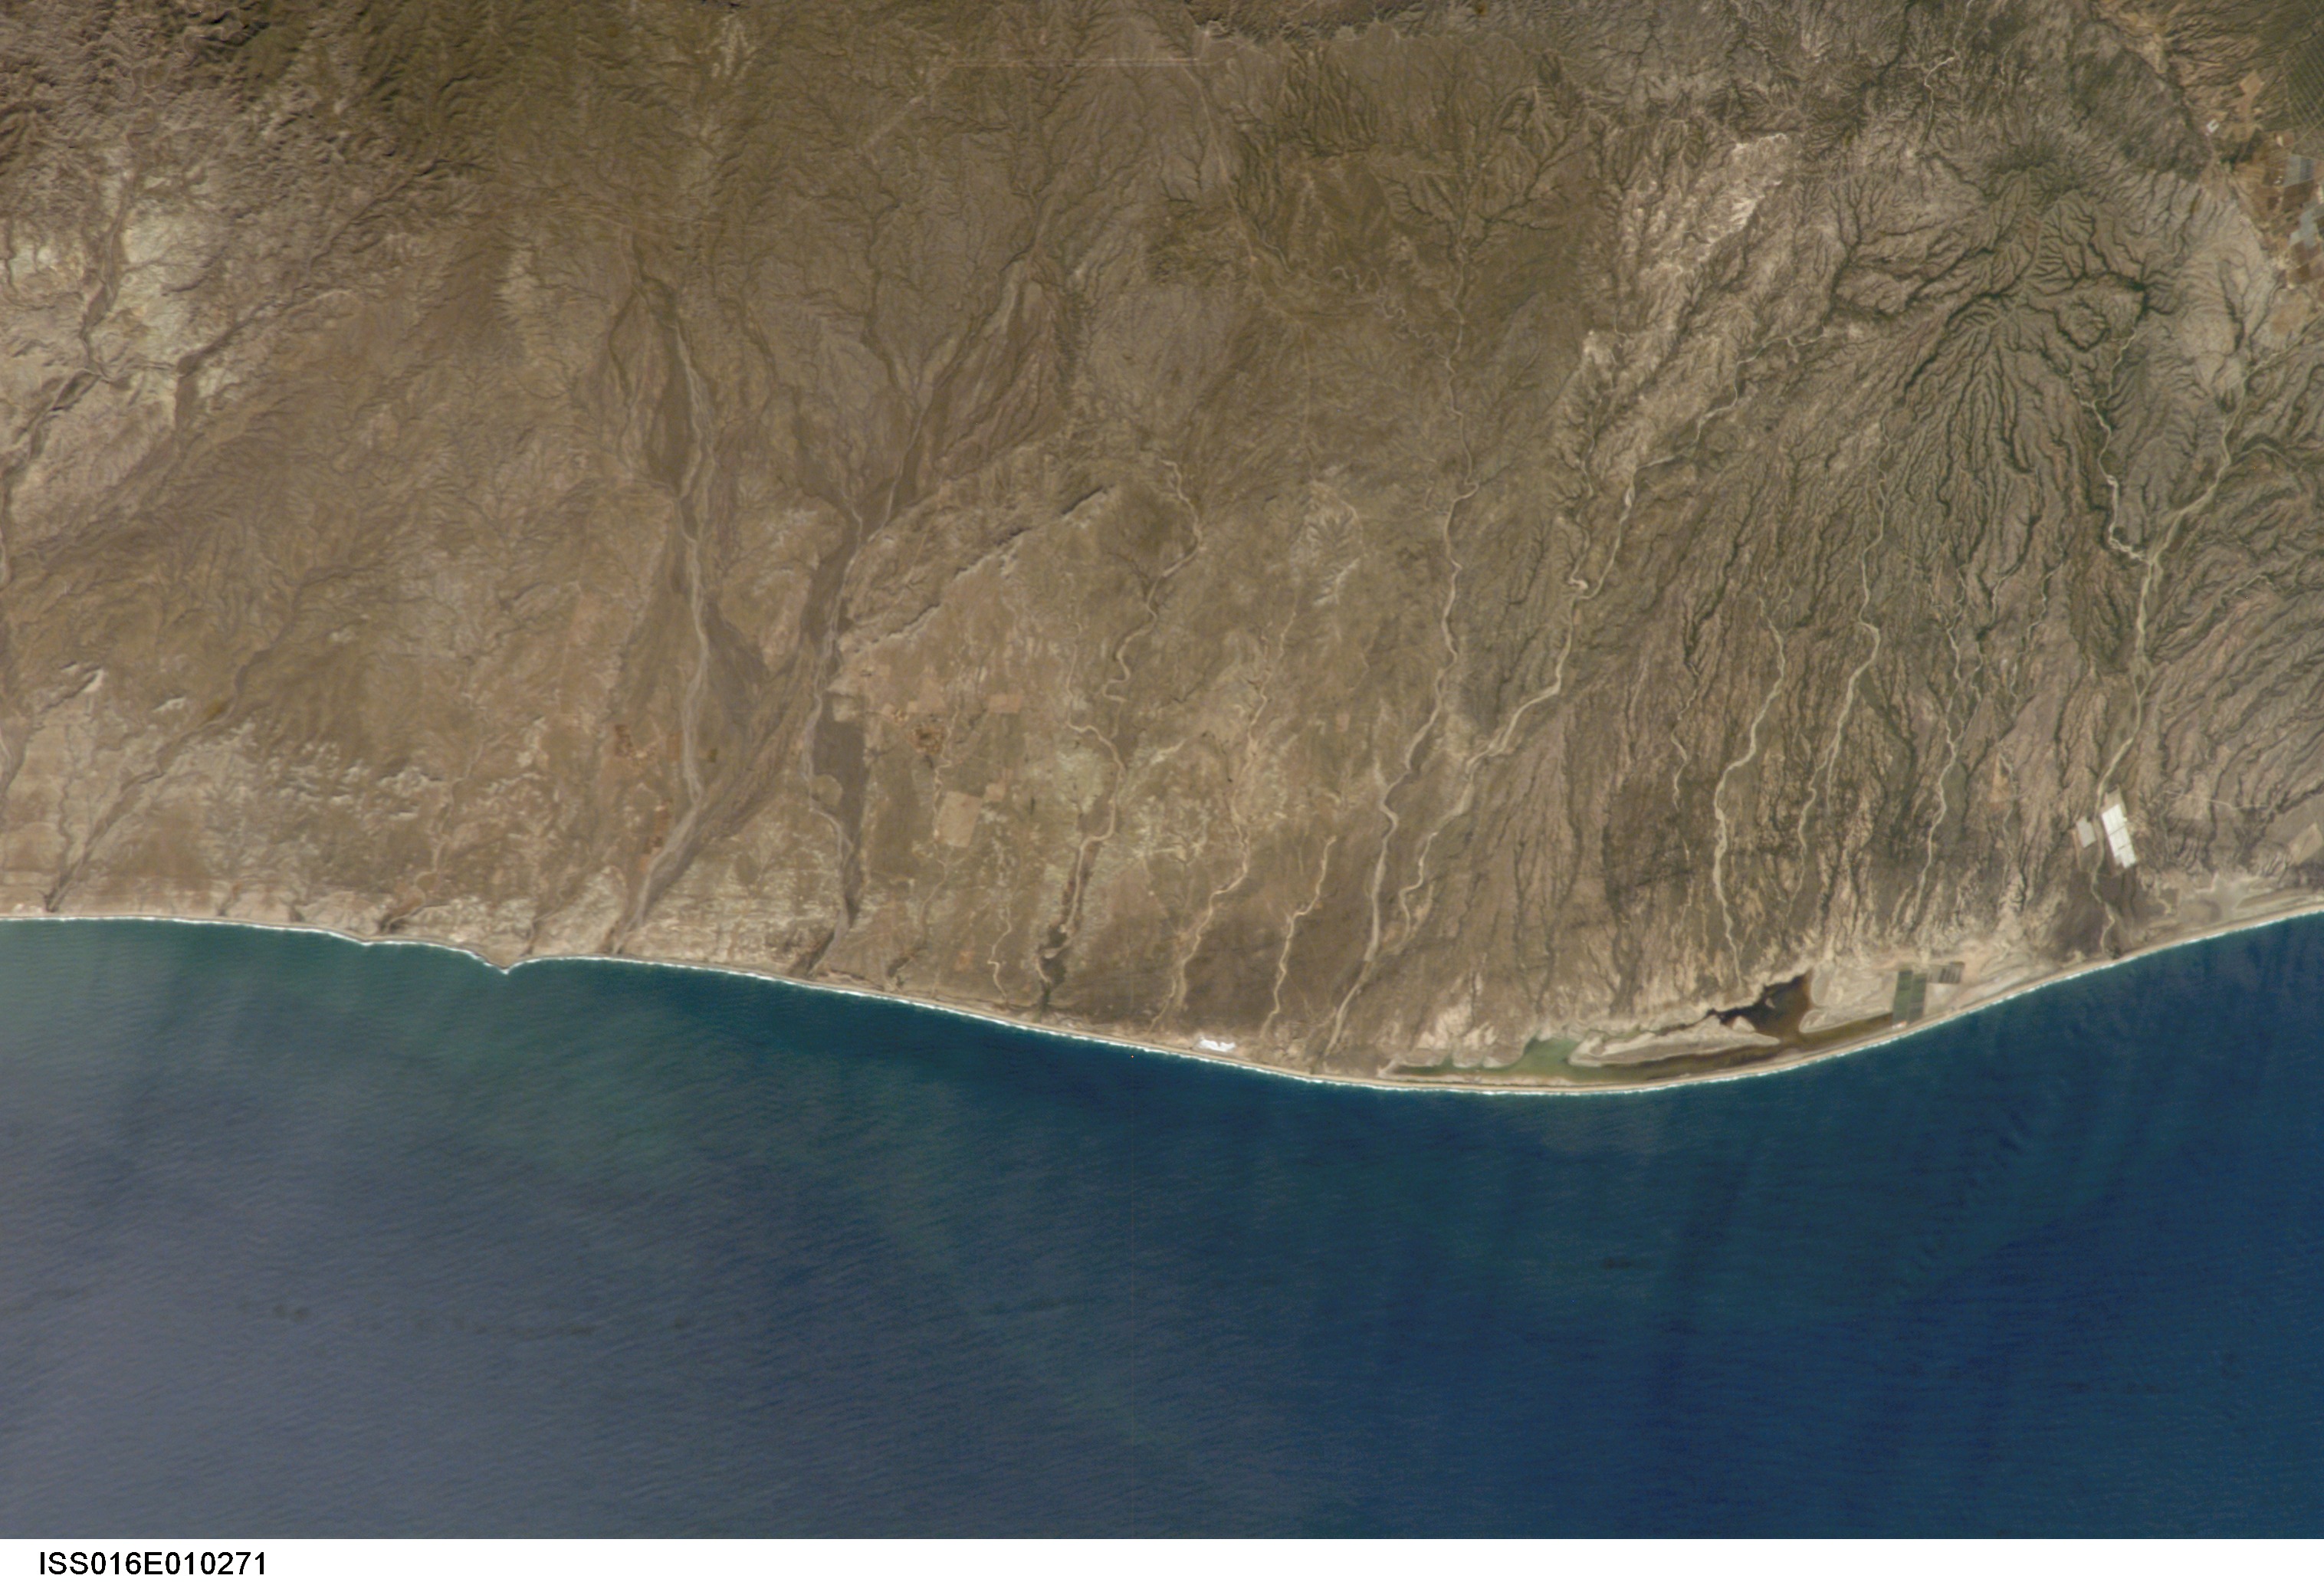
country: MEXICO
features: COAST, SUNGLINT, INTERNAL WAVES
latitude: 24.0
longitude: -110.5
